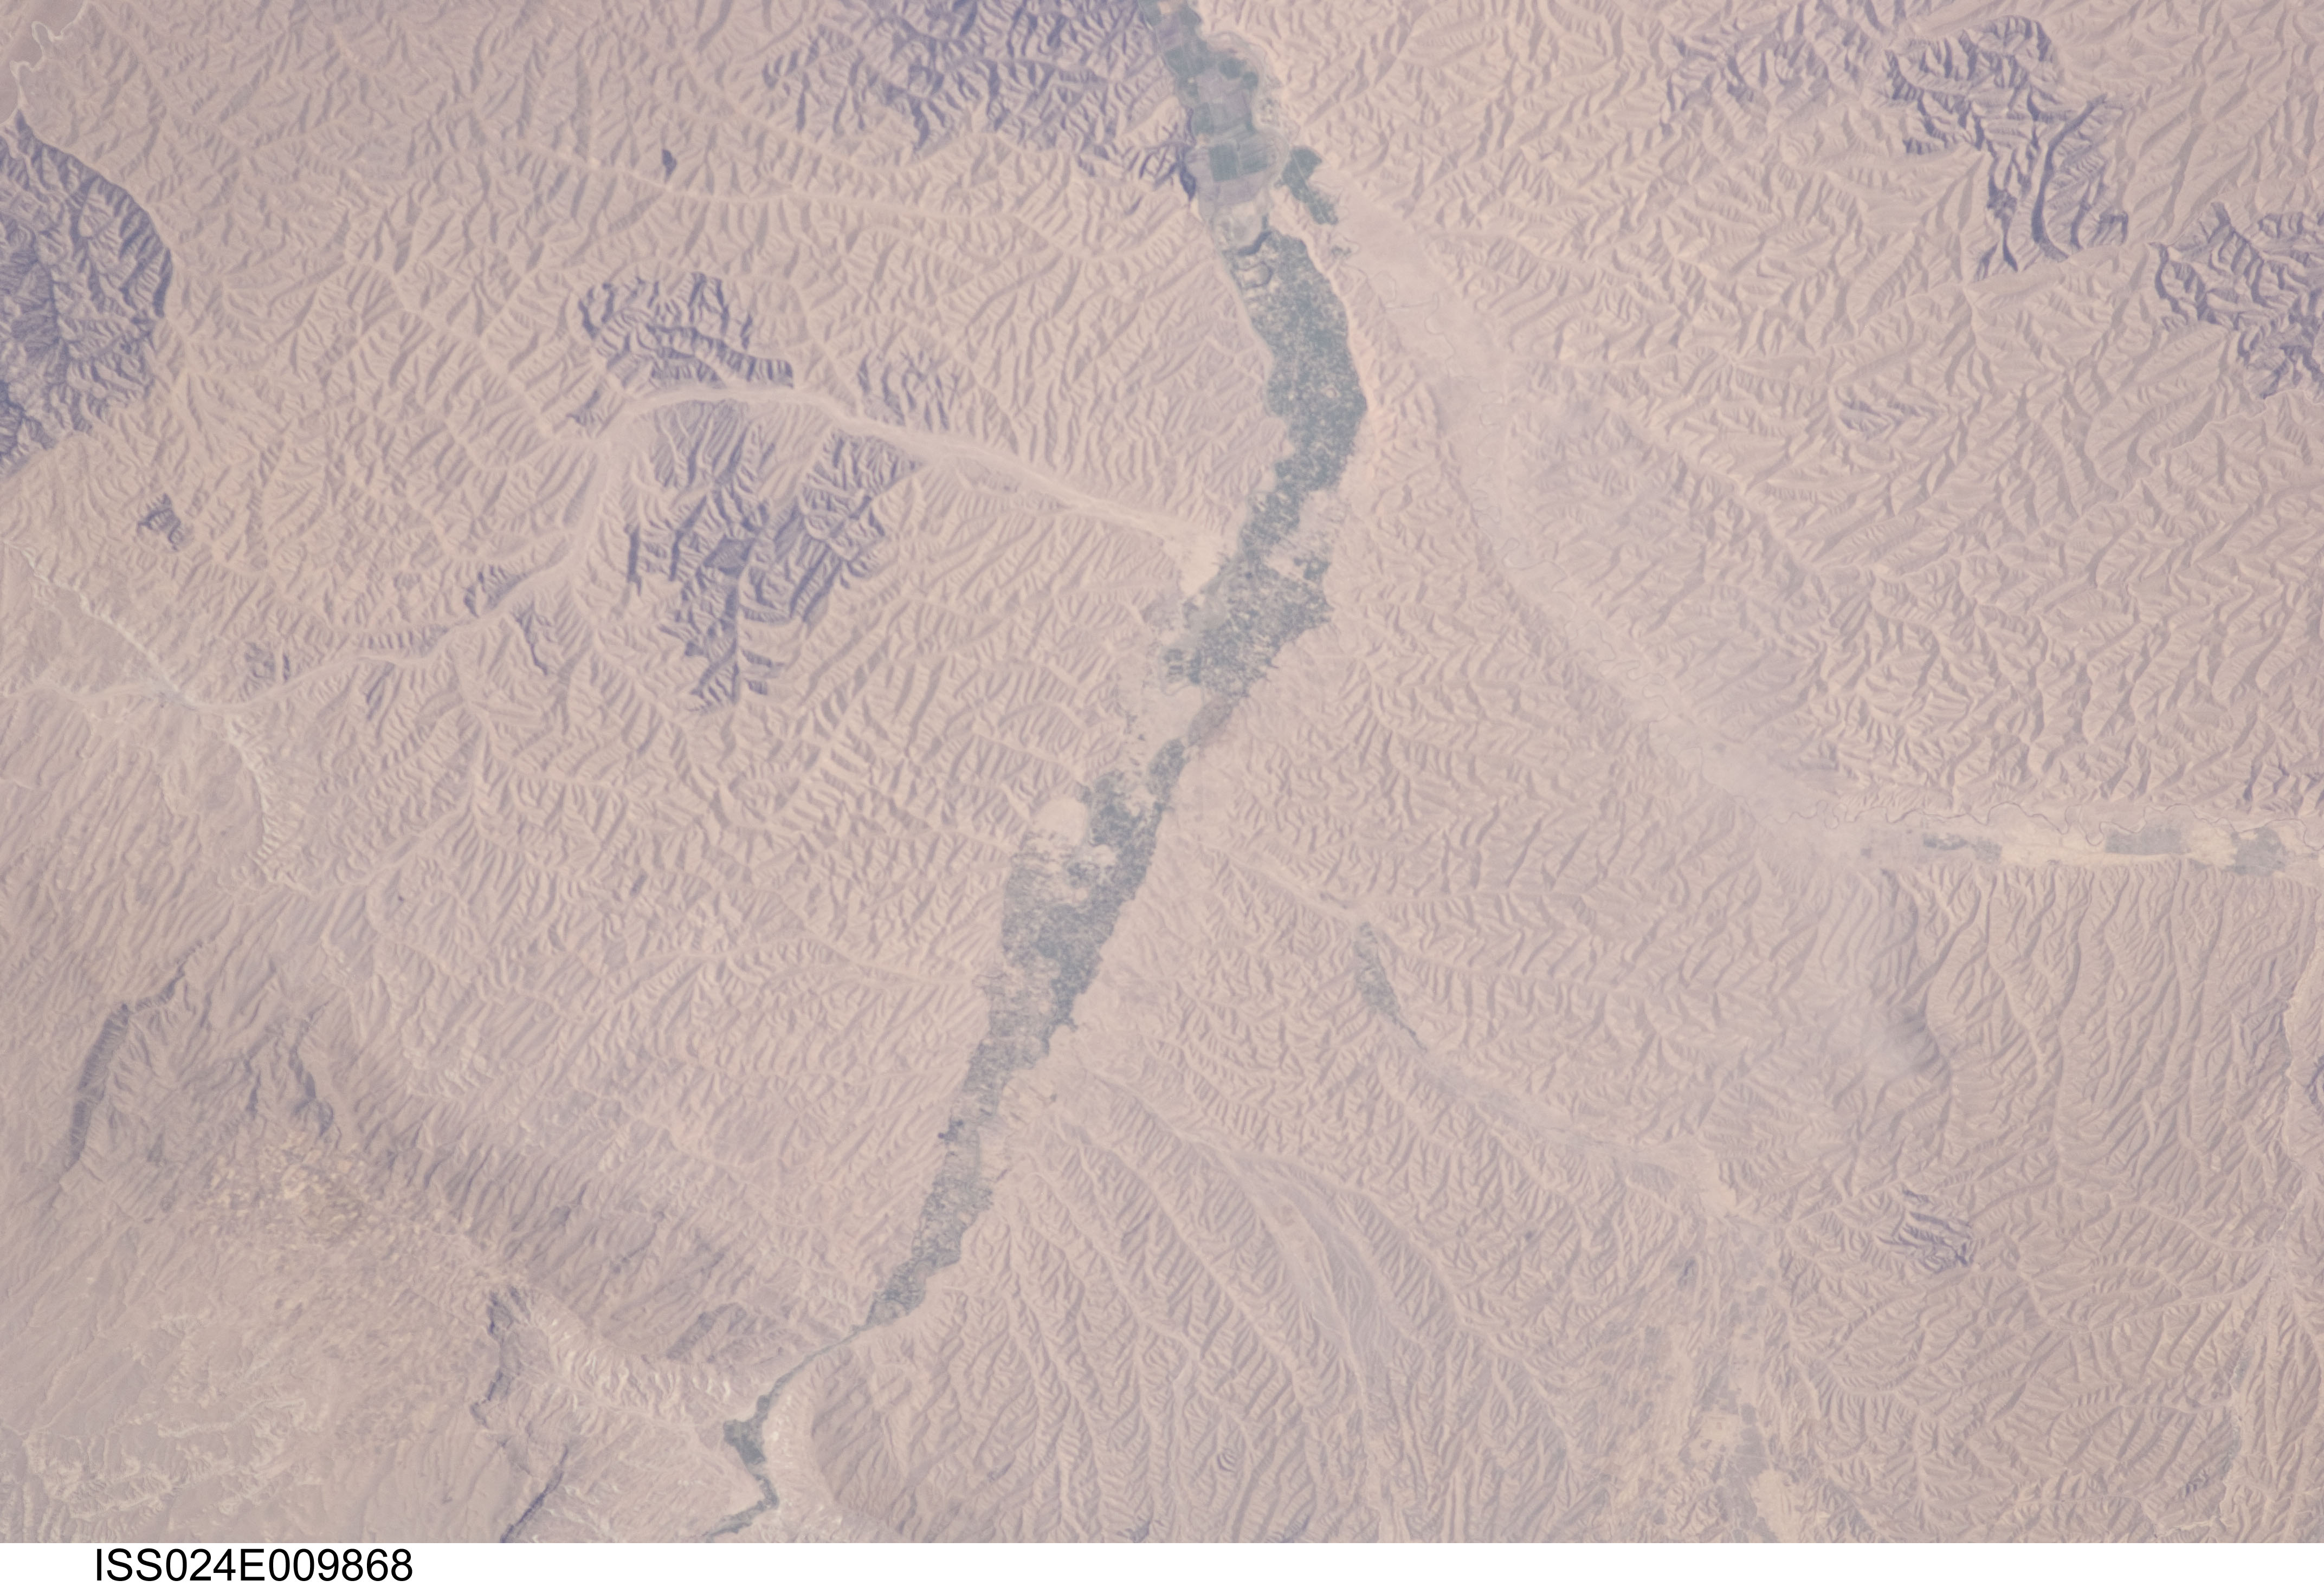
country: AFGHANISTAN
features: BALA MORGHAB, MURGHAB R., DESERT, AGR.
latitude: 35.6
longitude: 63.3
